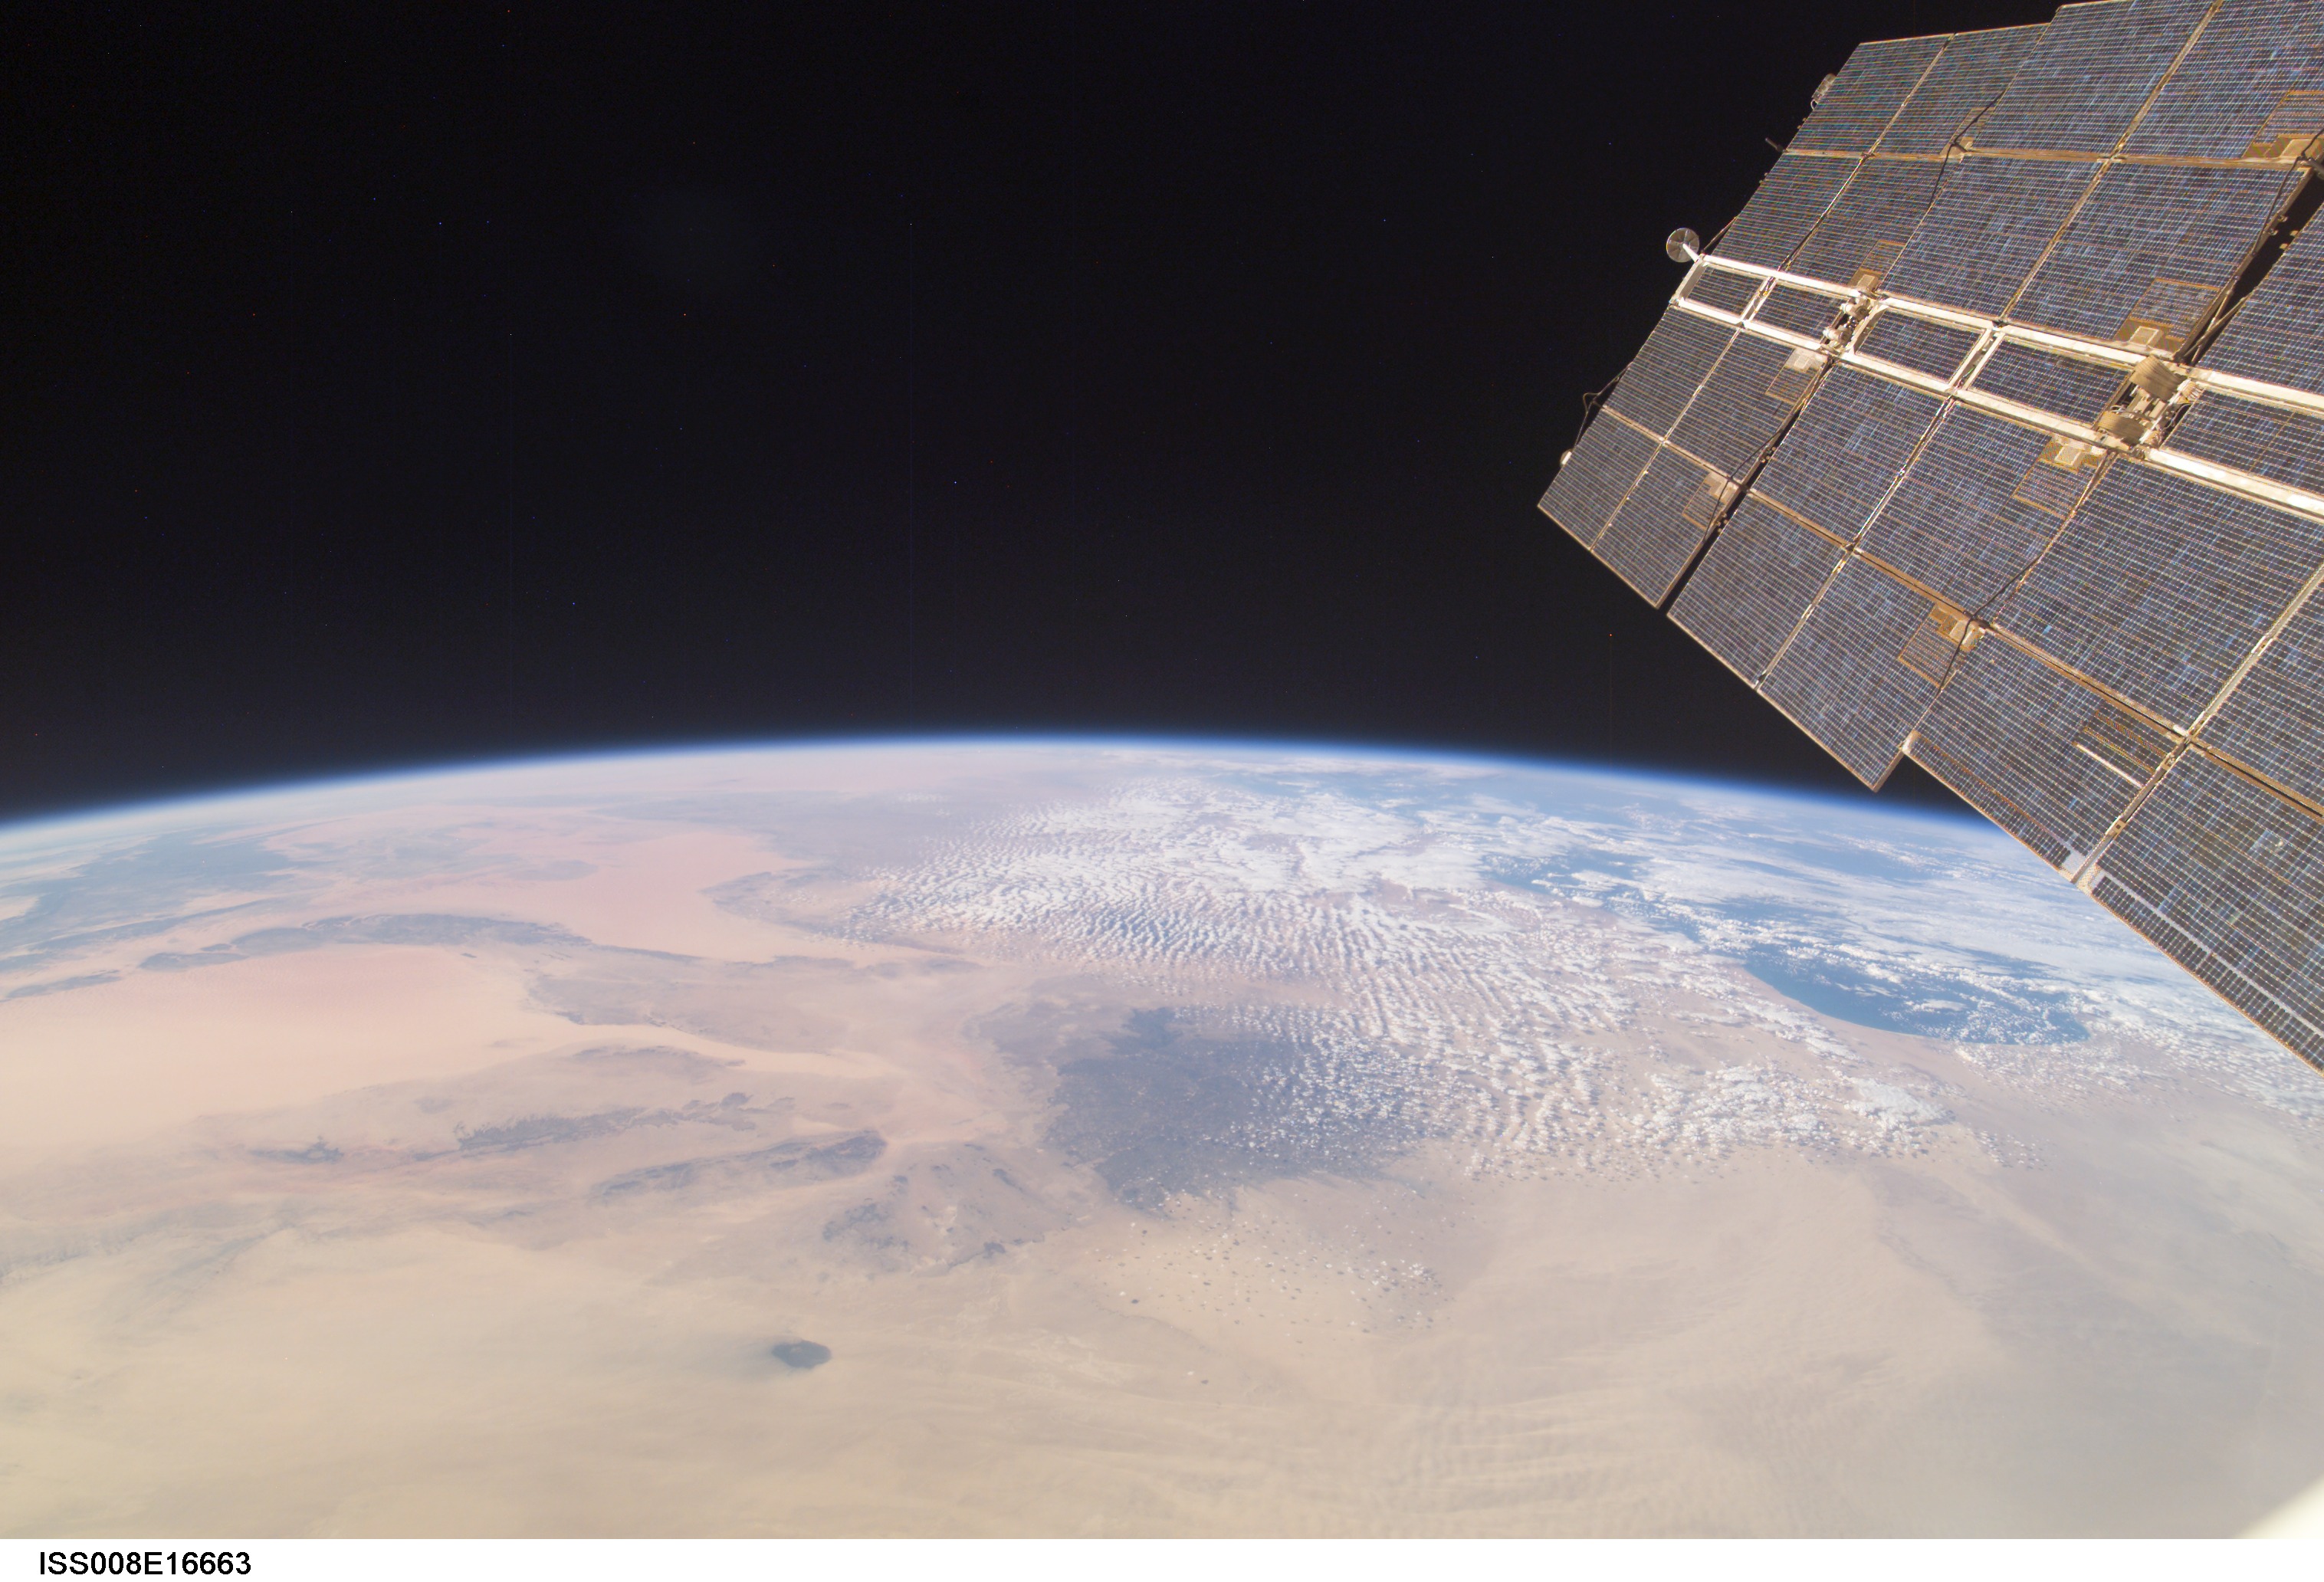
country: LIBYA
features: SAHARA DES., MEDITERRANEAN S., ATMOSPHERIC LIMB
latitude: 26.5
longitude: 17.0
